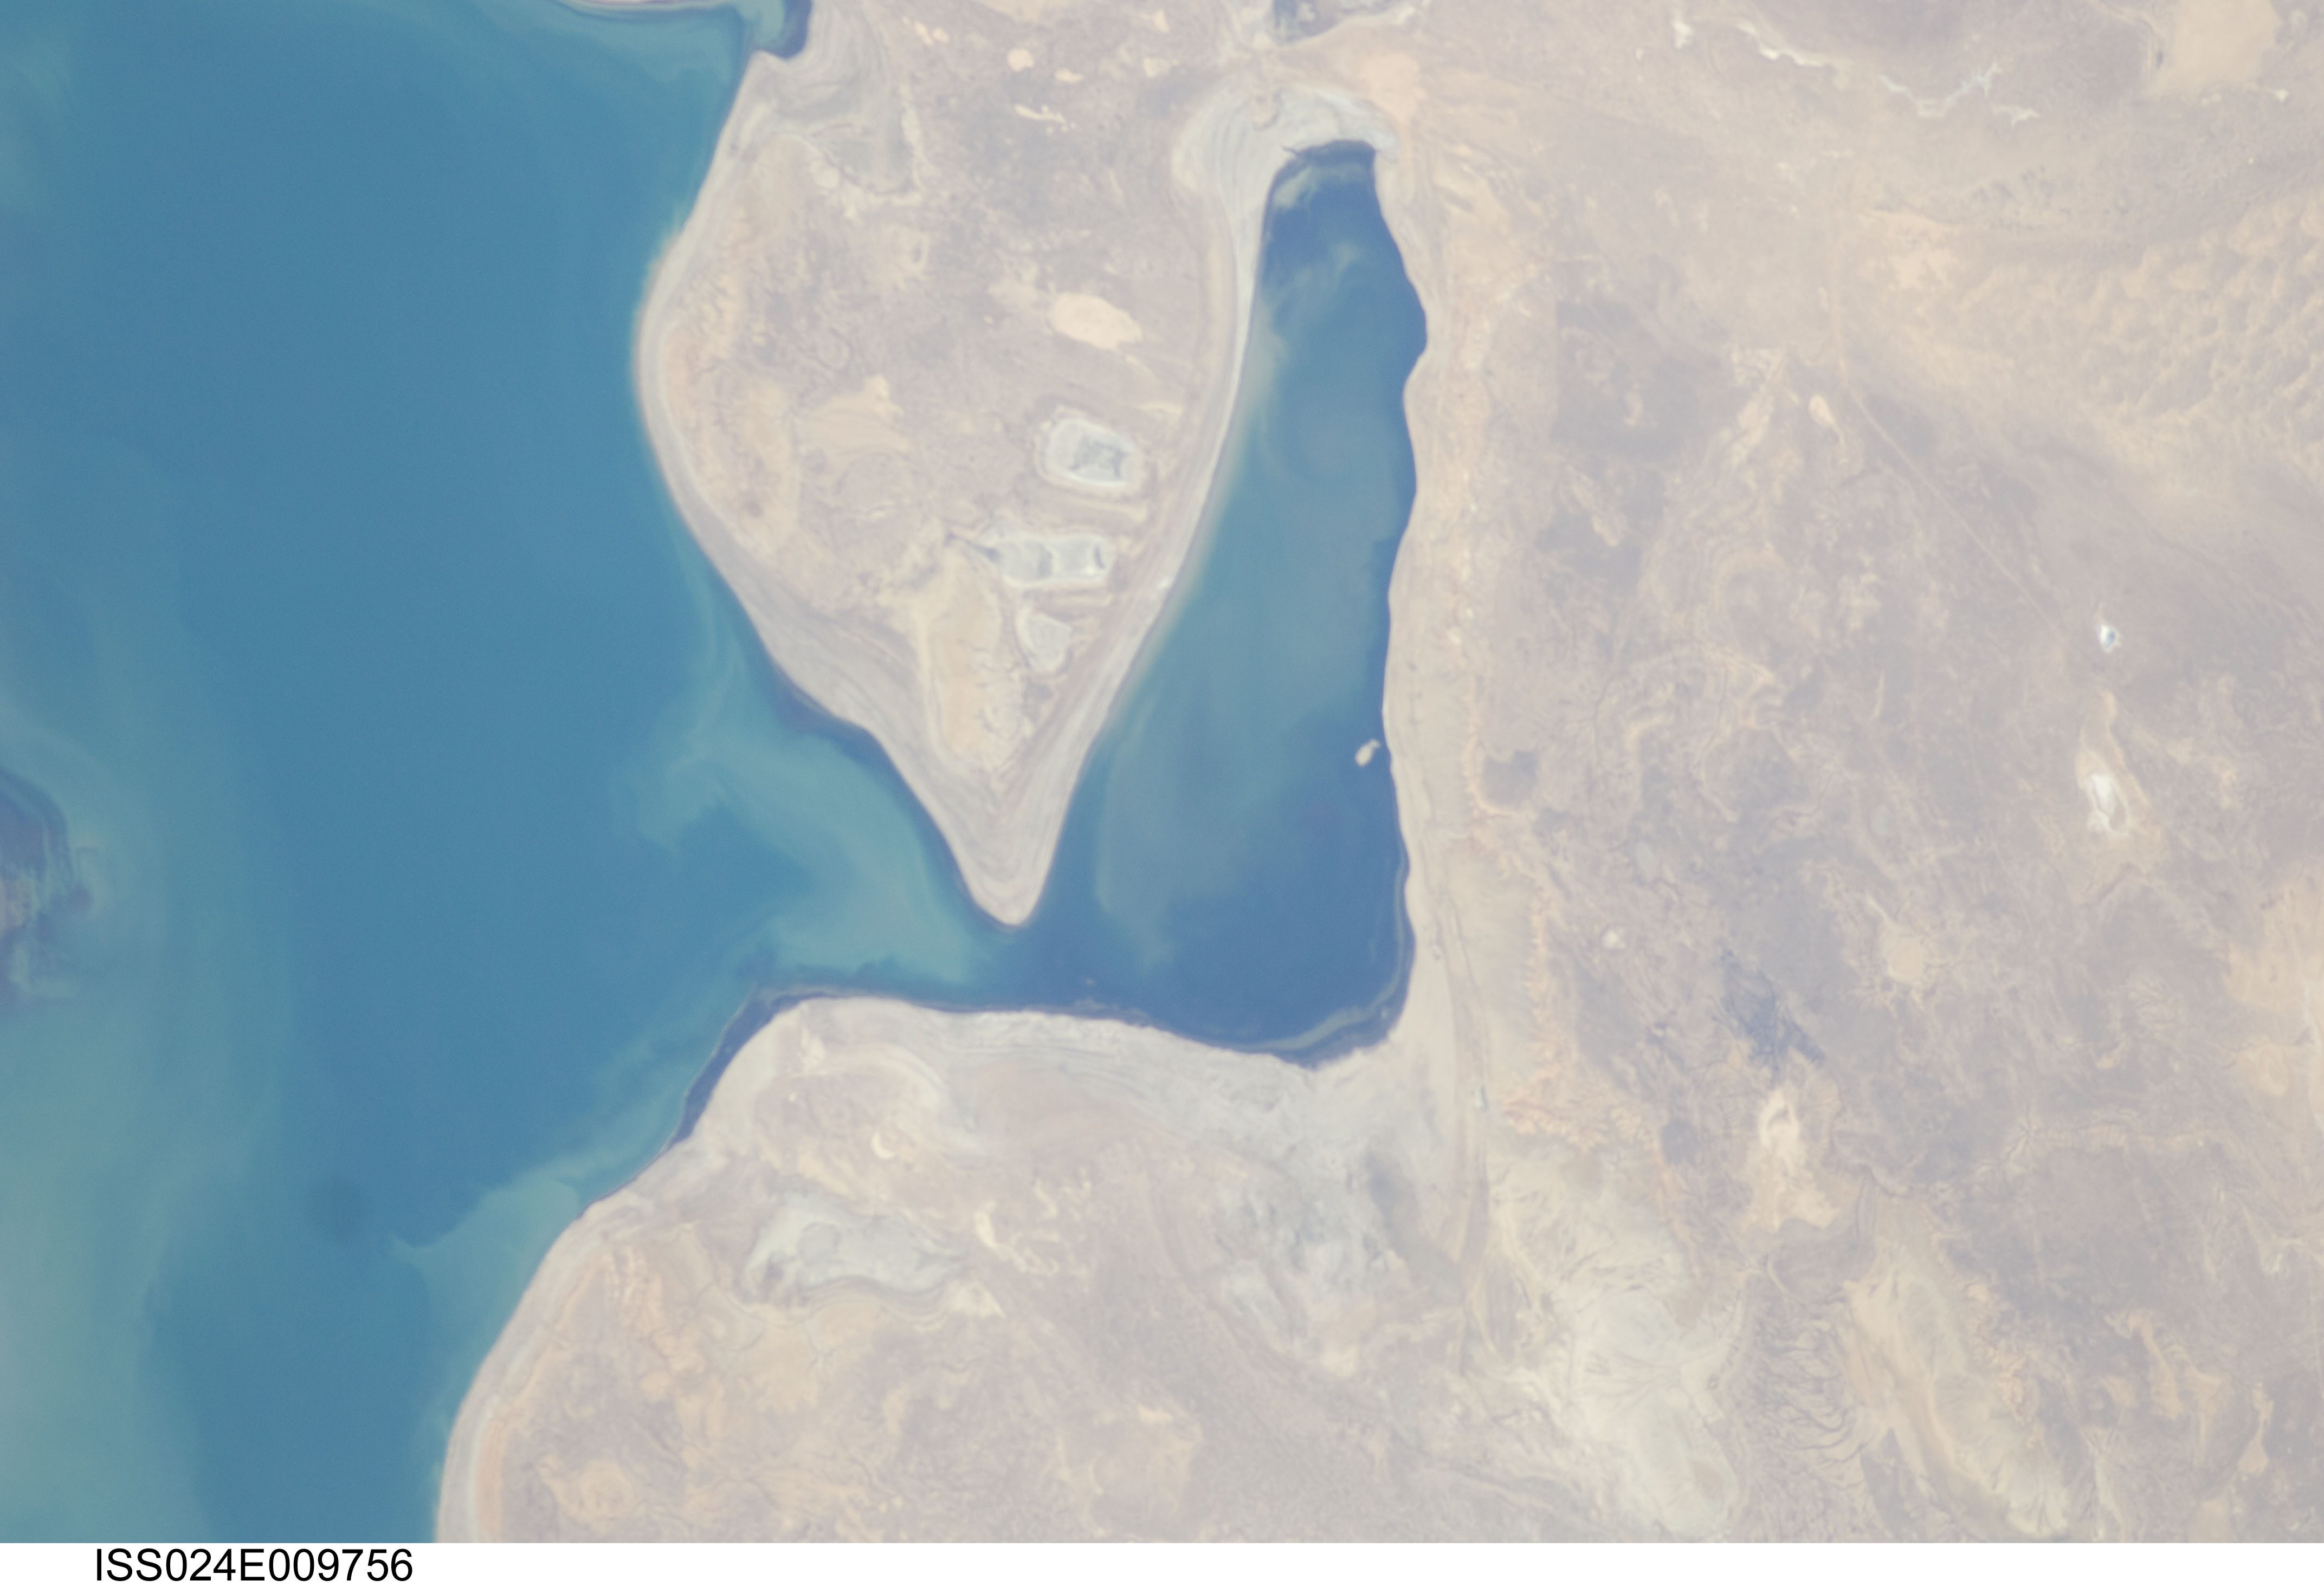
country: KAZAKHSTAN
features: NORTHERN LOBE OF ARAL SEA BASIN, BUTAKOVA BAY, PLAYAS, DESERT, SED.
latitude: 46.6
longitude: 60.8
